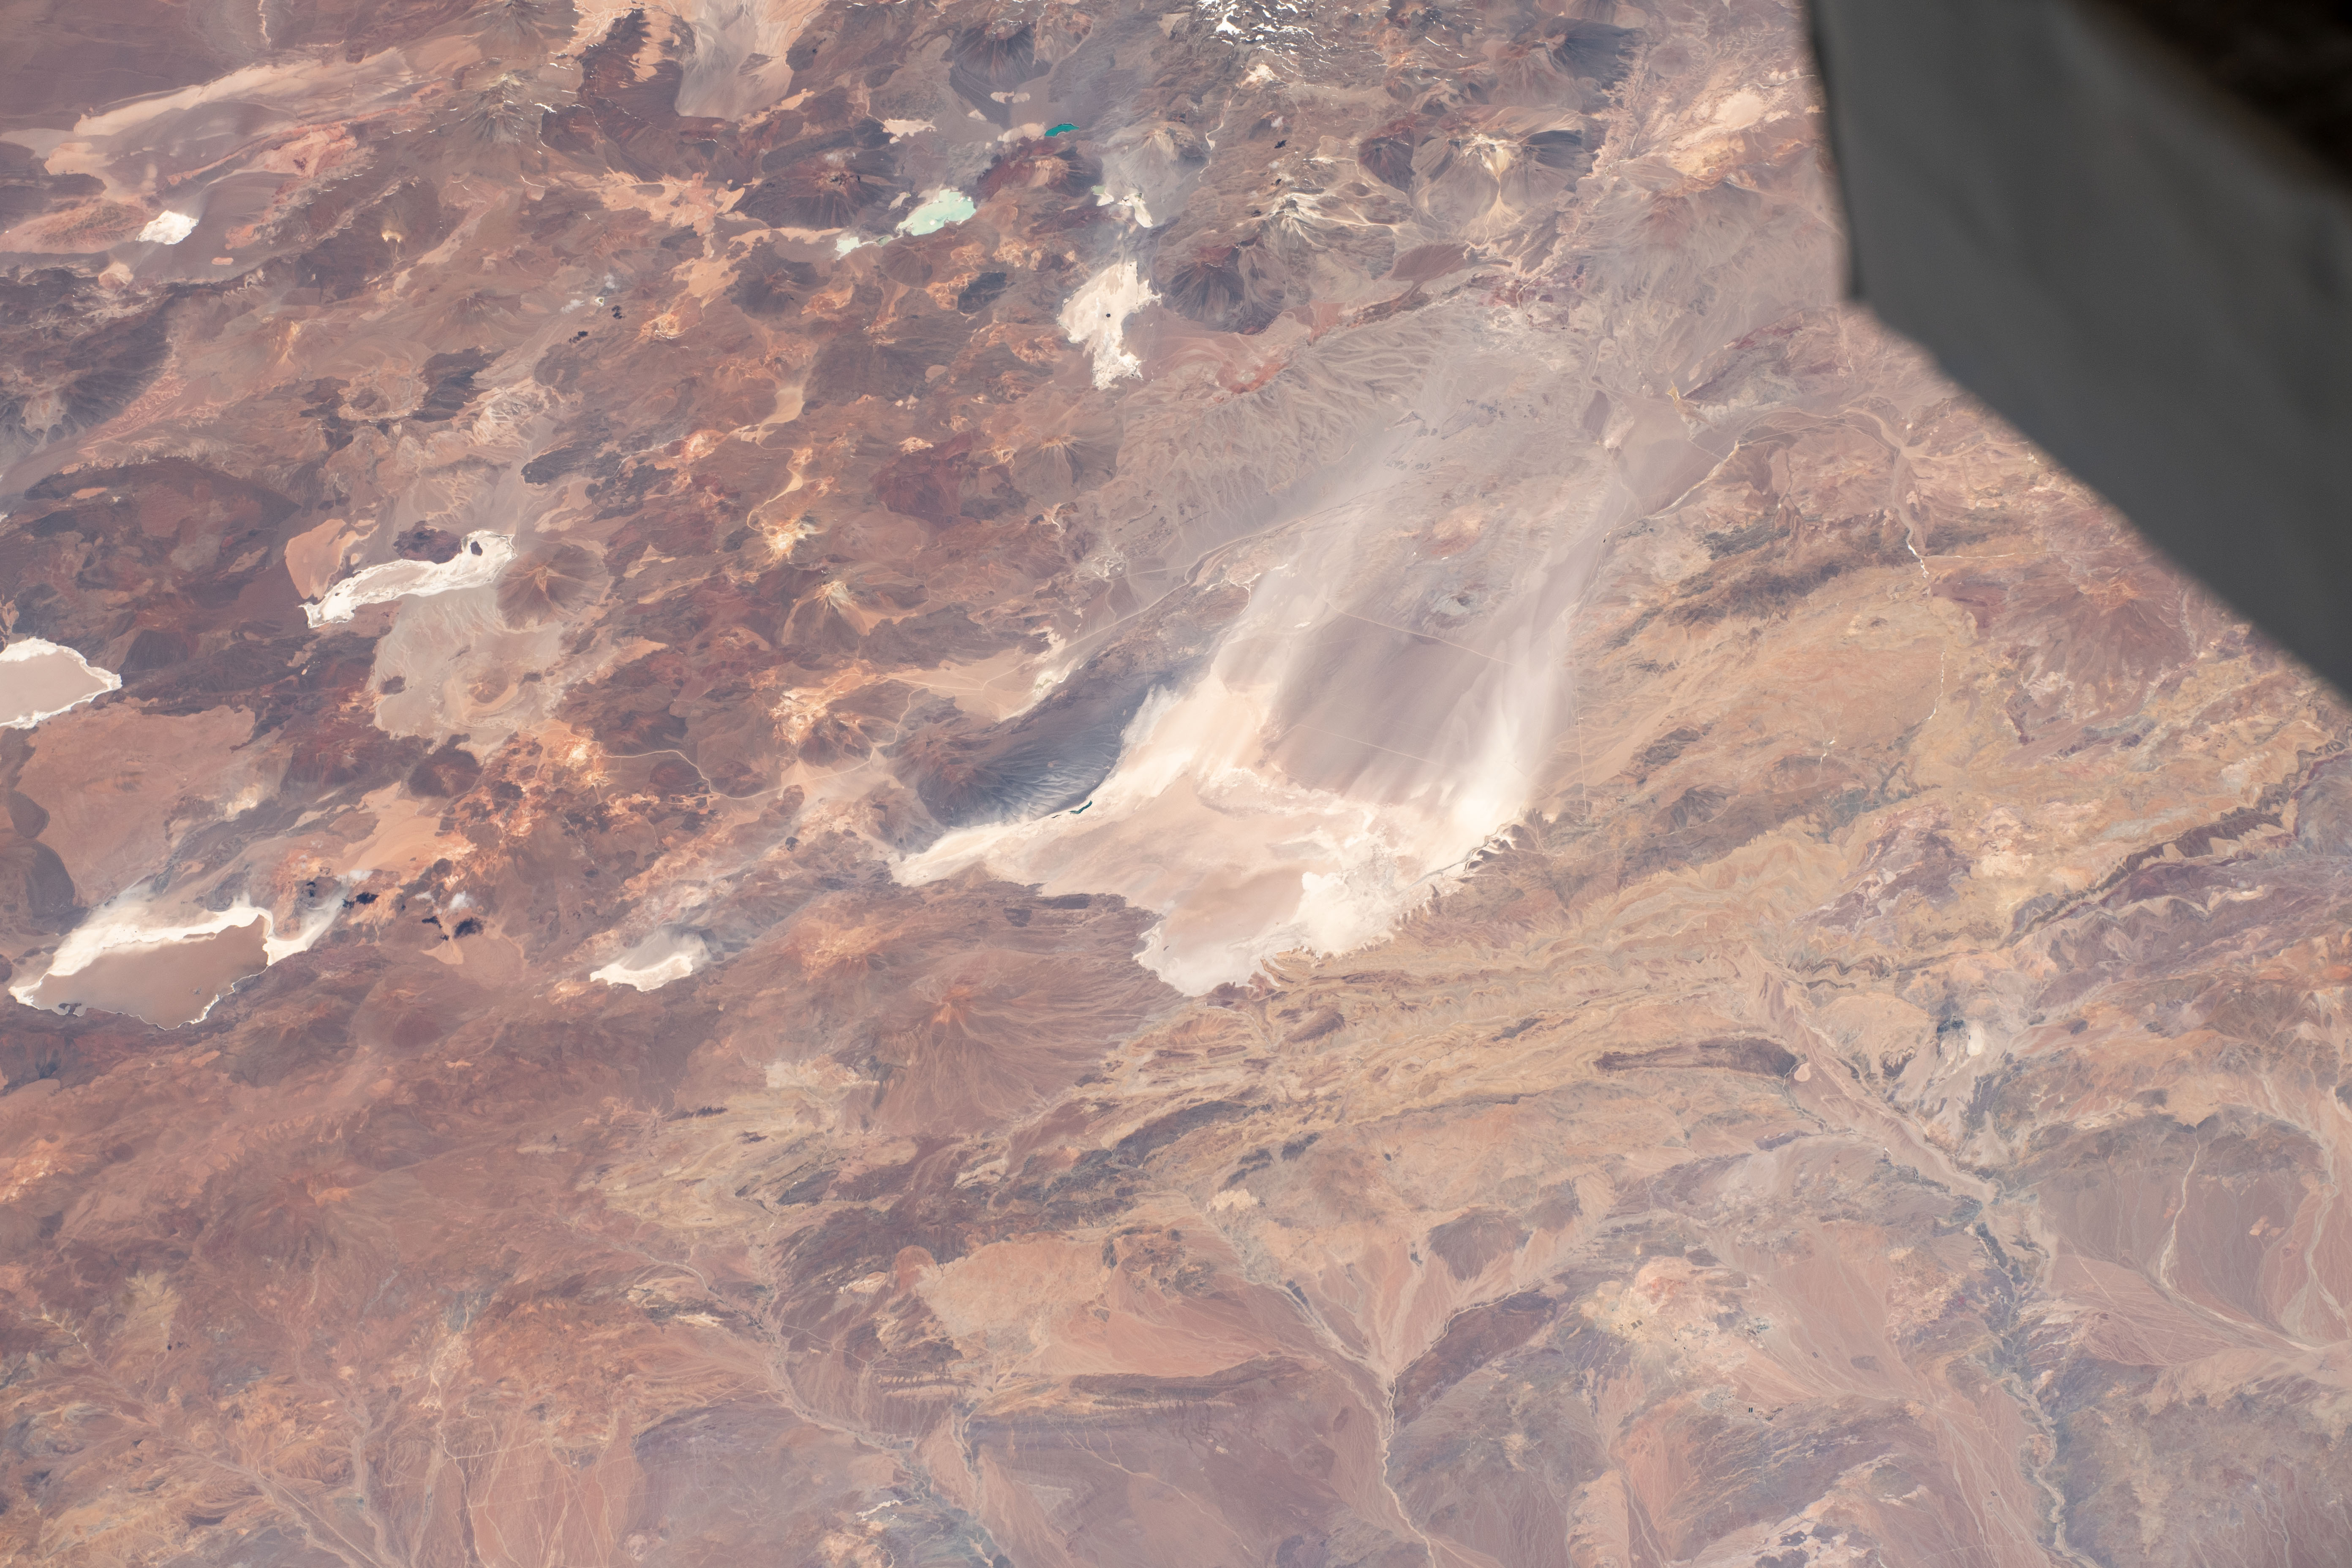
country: CHILE
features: THE ANDES, DESERT, PARQUE NACIONAL NEVADO TRES CRUCES
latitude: -26.3
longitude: -69.1
